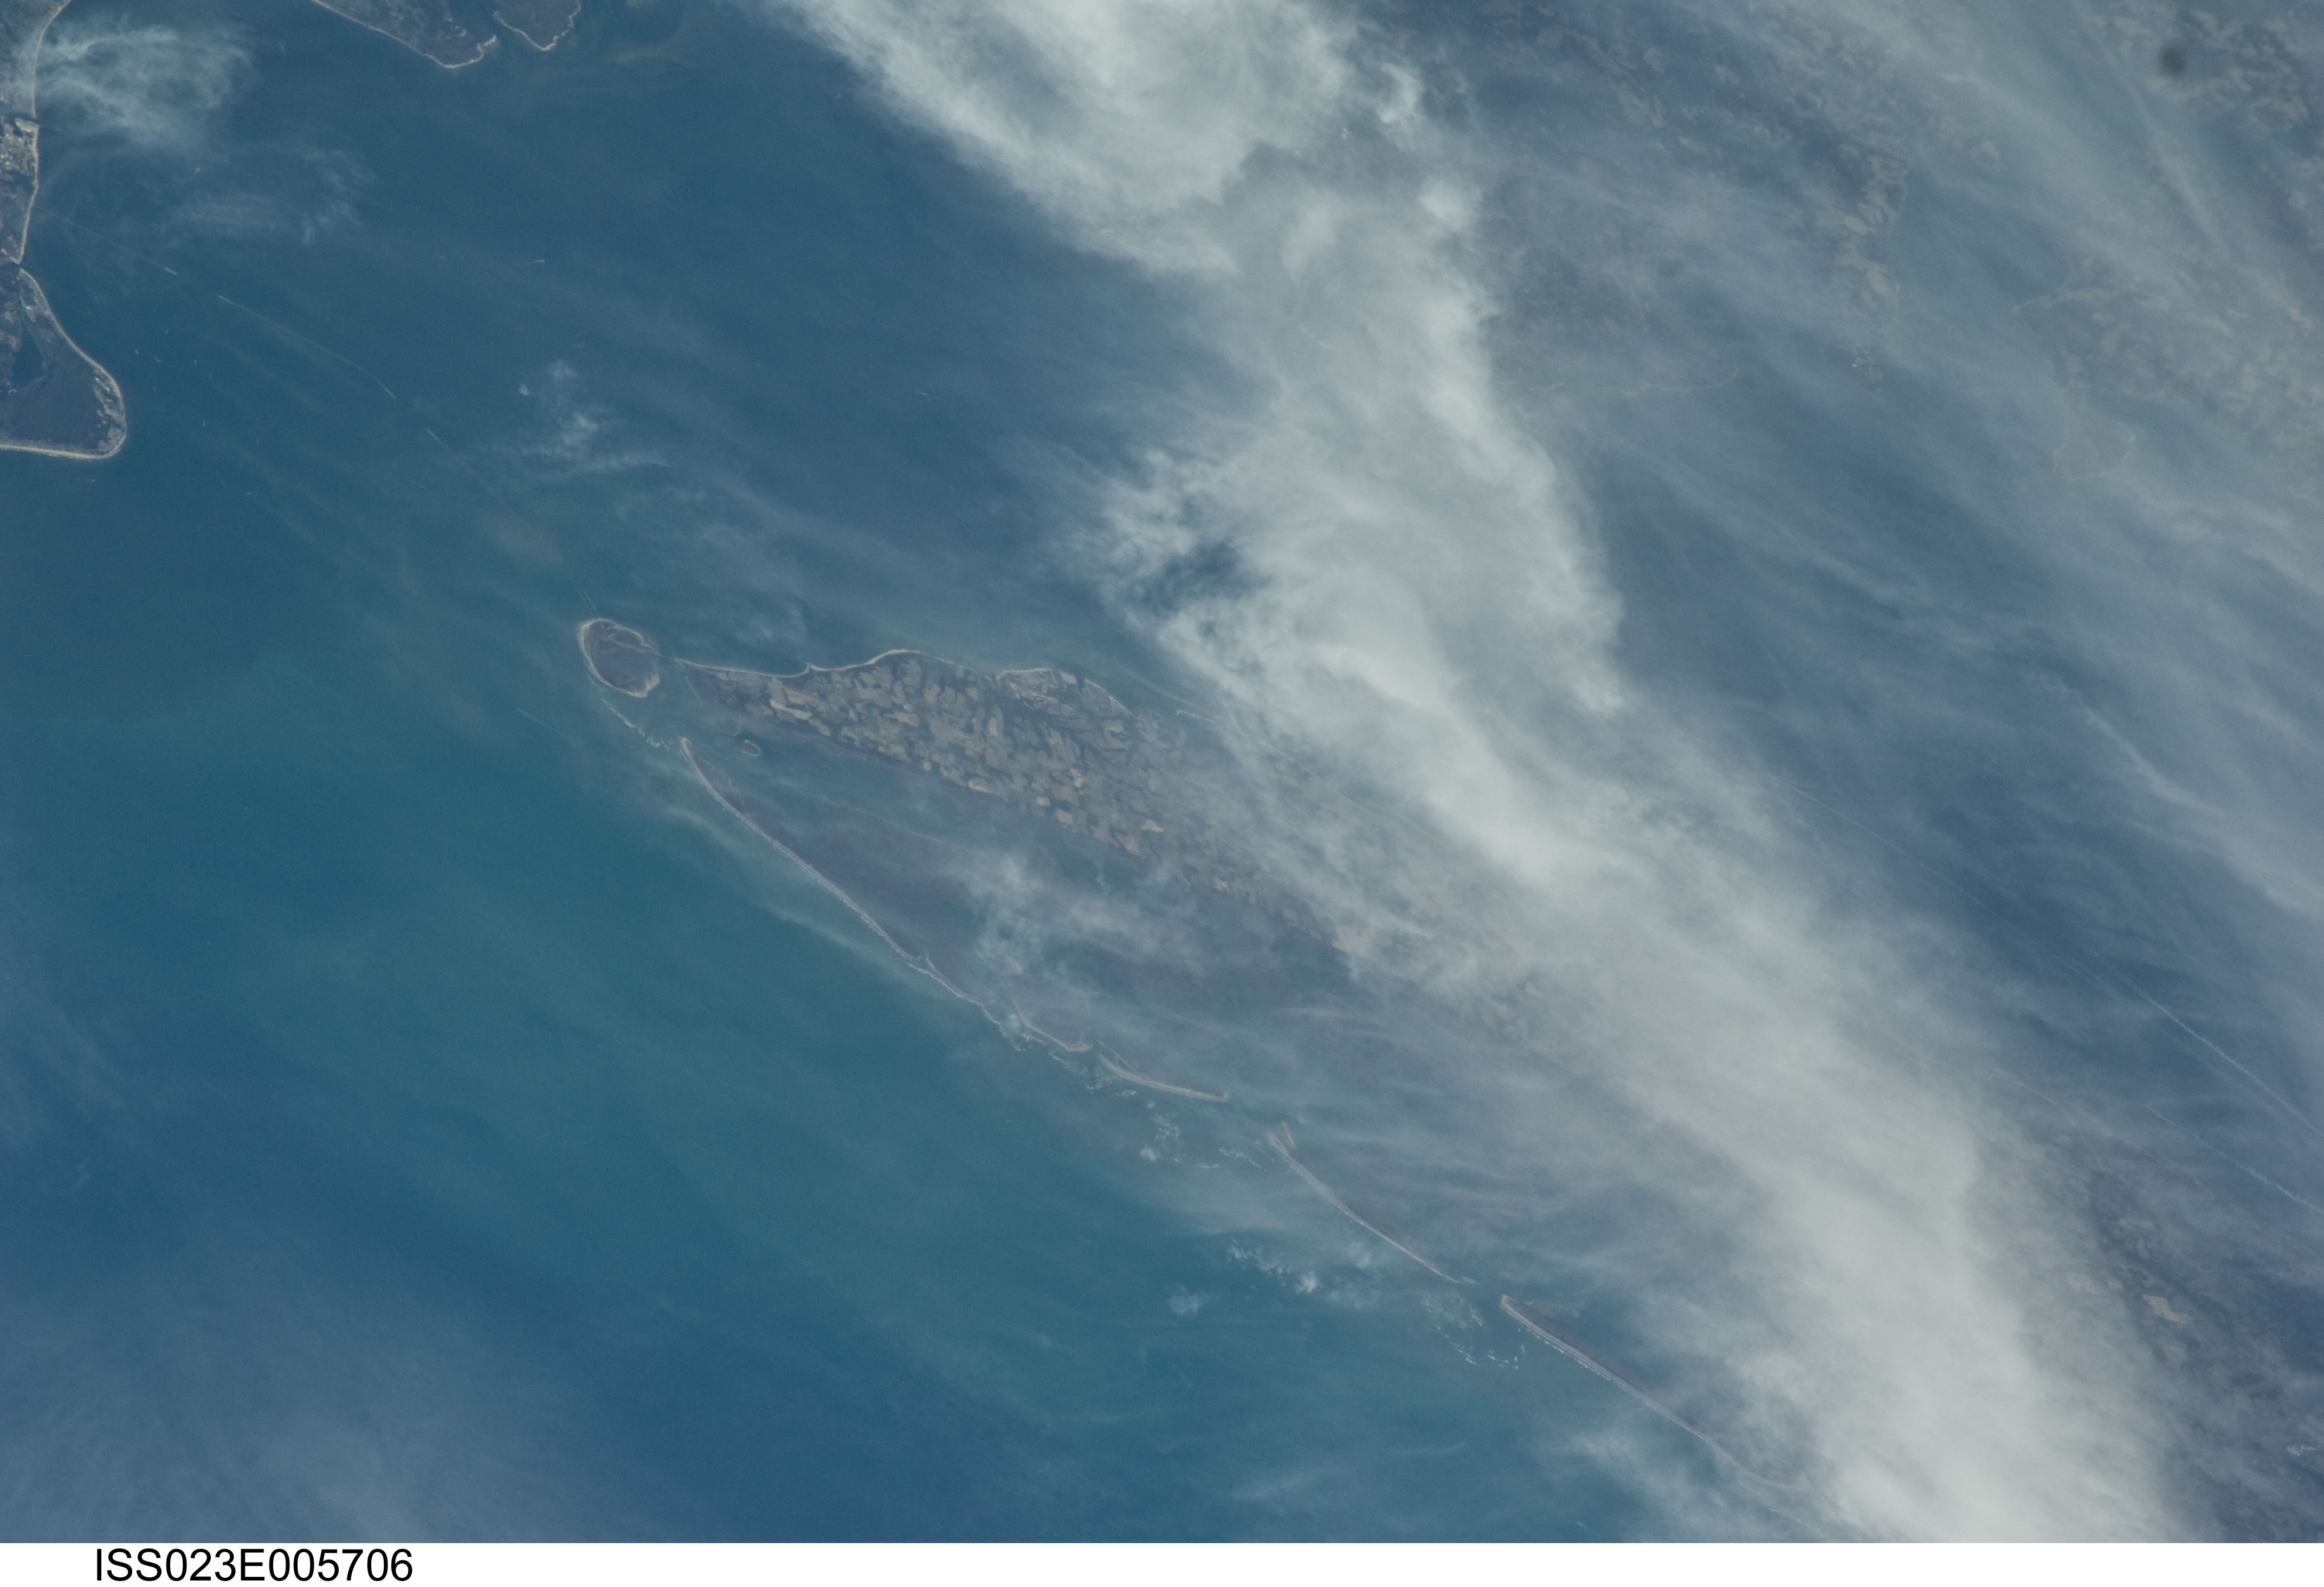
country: USA-VIRGINIA
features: NORTHAMPTON, FISHERMAN'S I., CHESAPEAKE B.
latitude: 37.3
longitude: -76.0
